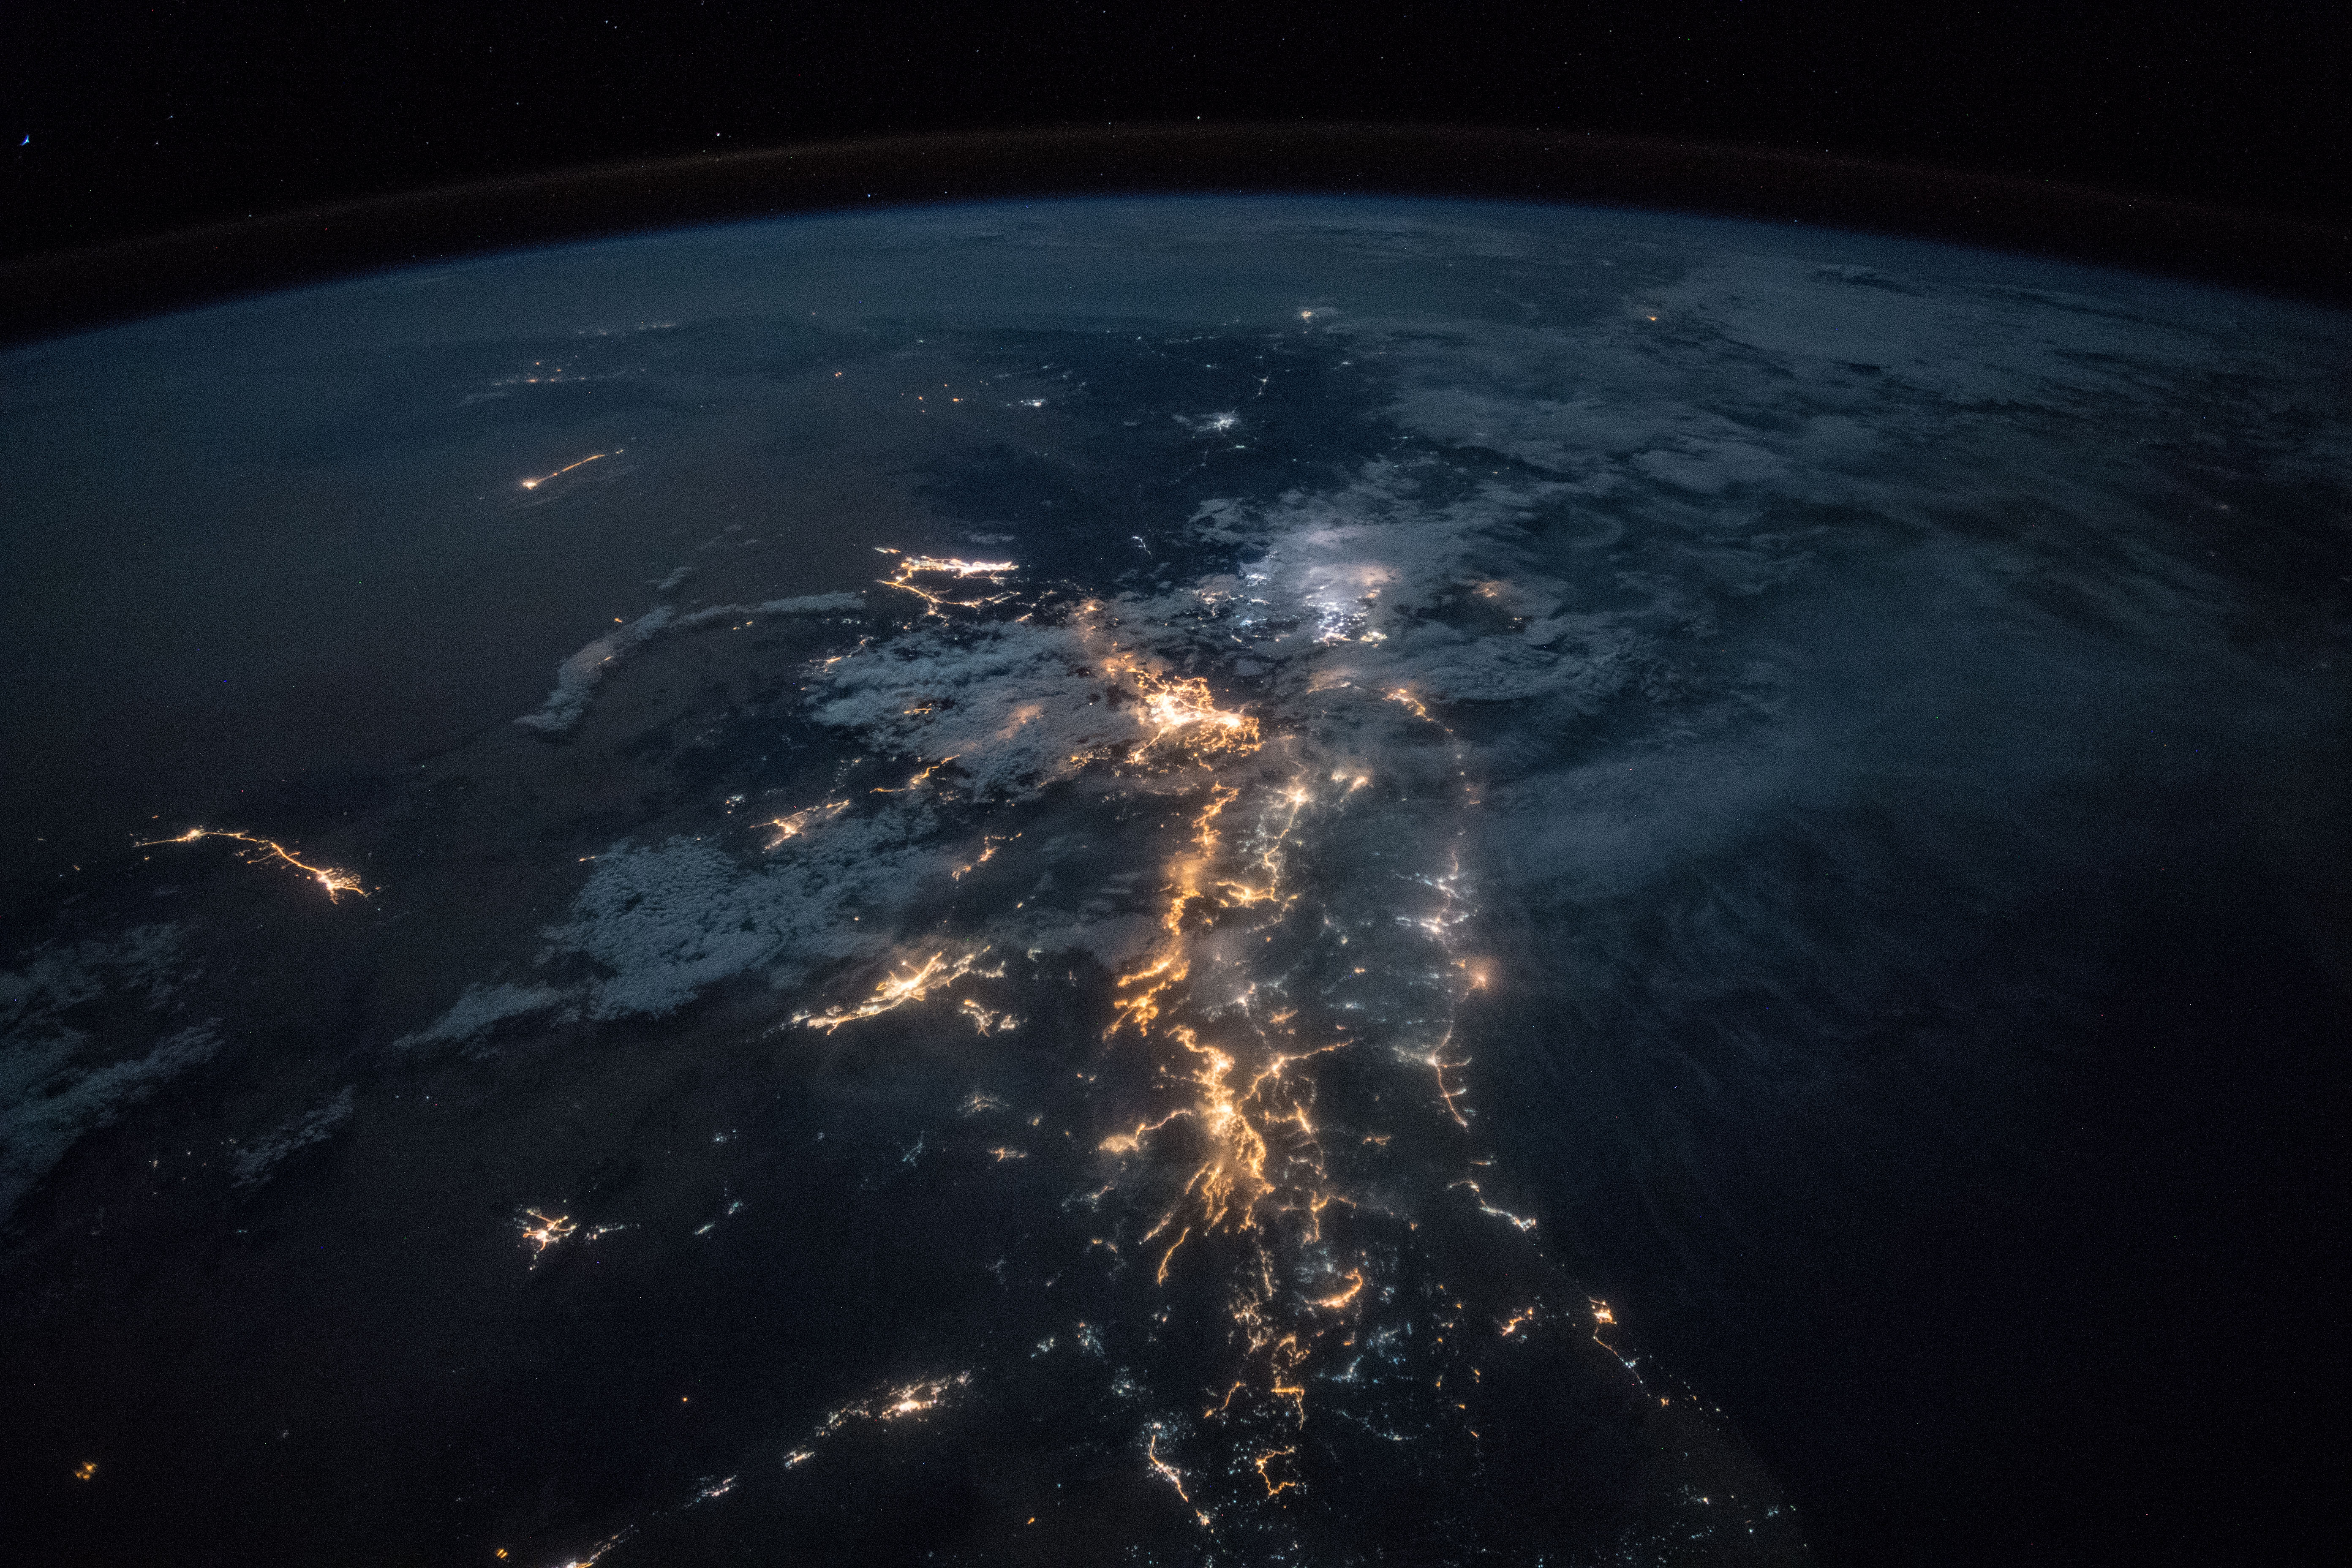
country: SAUDI ARABIA
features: BISHAH CITY, ASIR MOUNTAINS, RED SEA, ABHA CITY, JAZAN CITY, MUHAYIL CITY, BARIQ CITY, AL NAMAS CITY, GULF OF ADEN, NIGHT, EARTH LIMB
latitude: 19.4
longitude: 42.7
